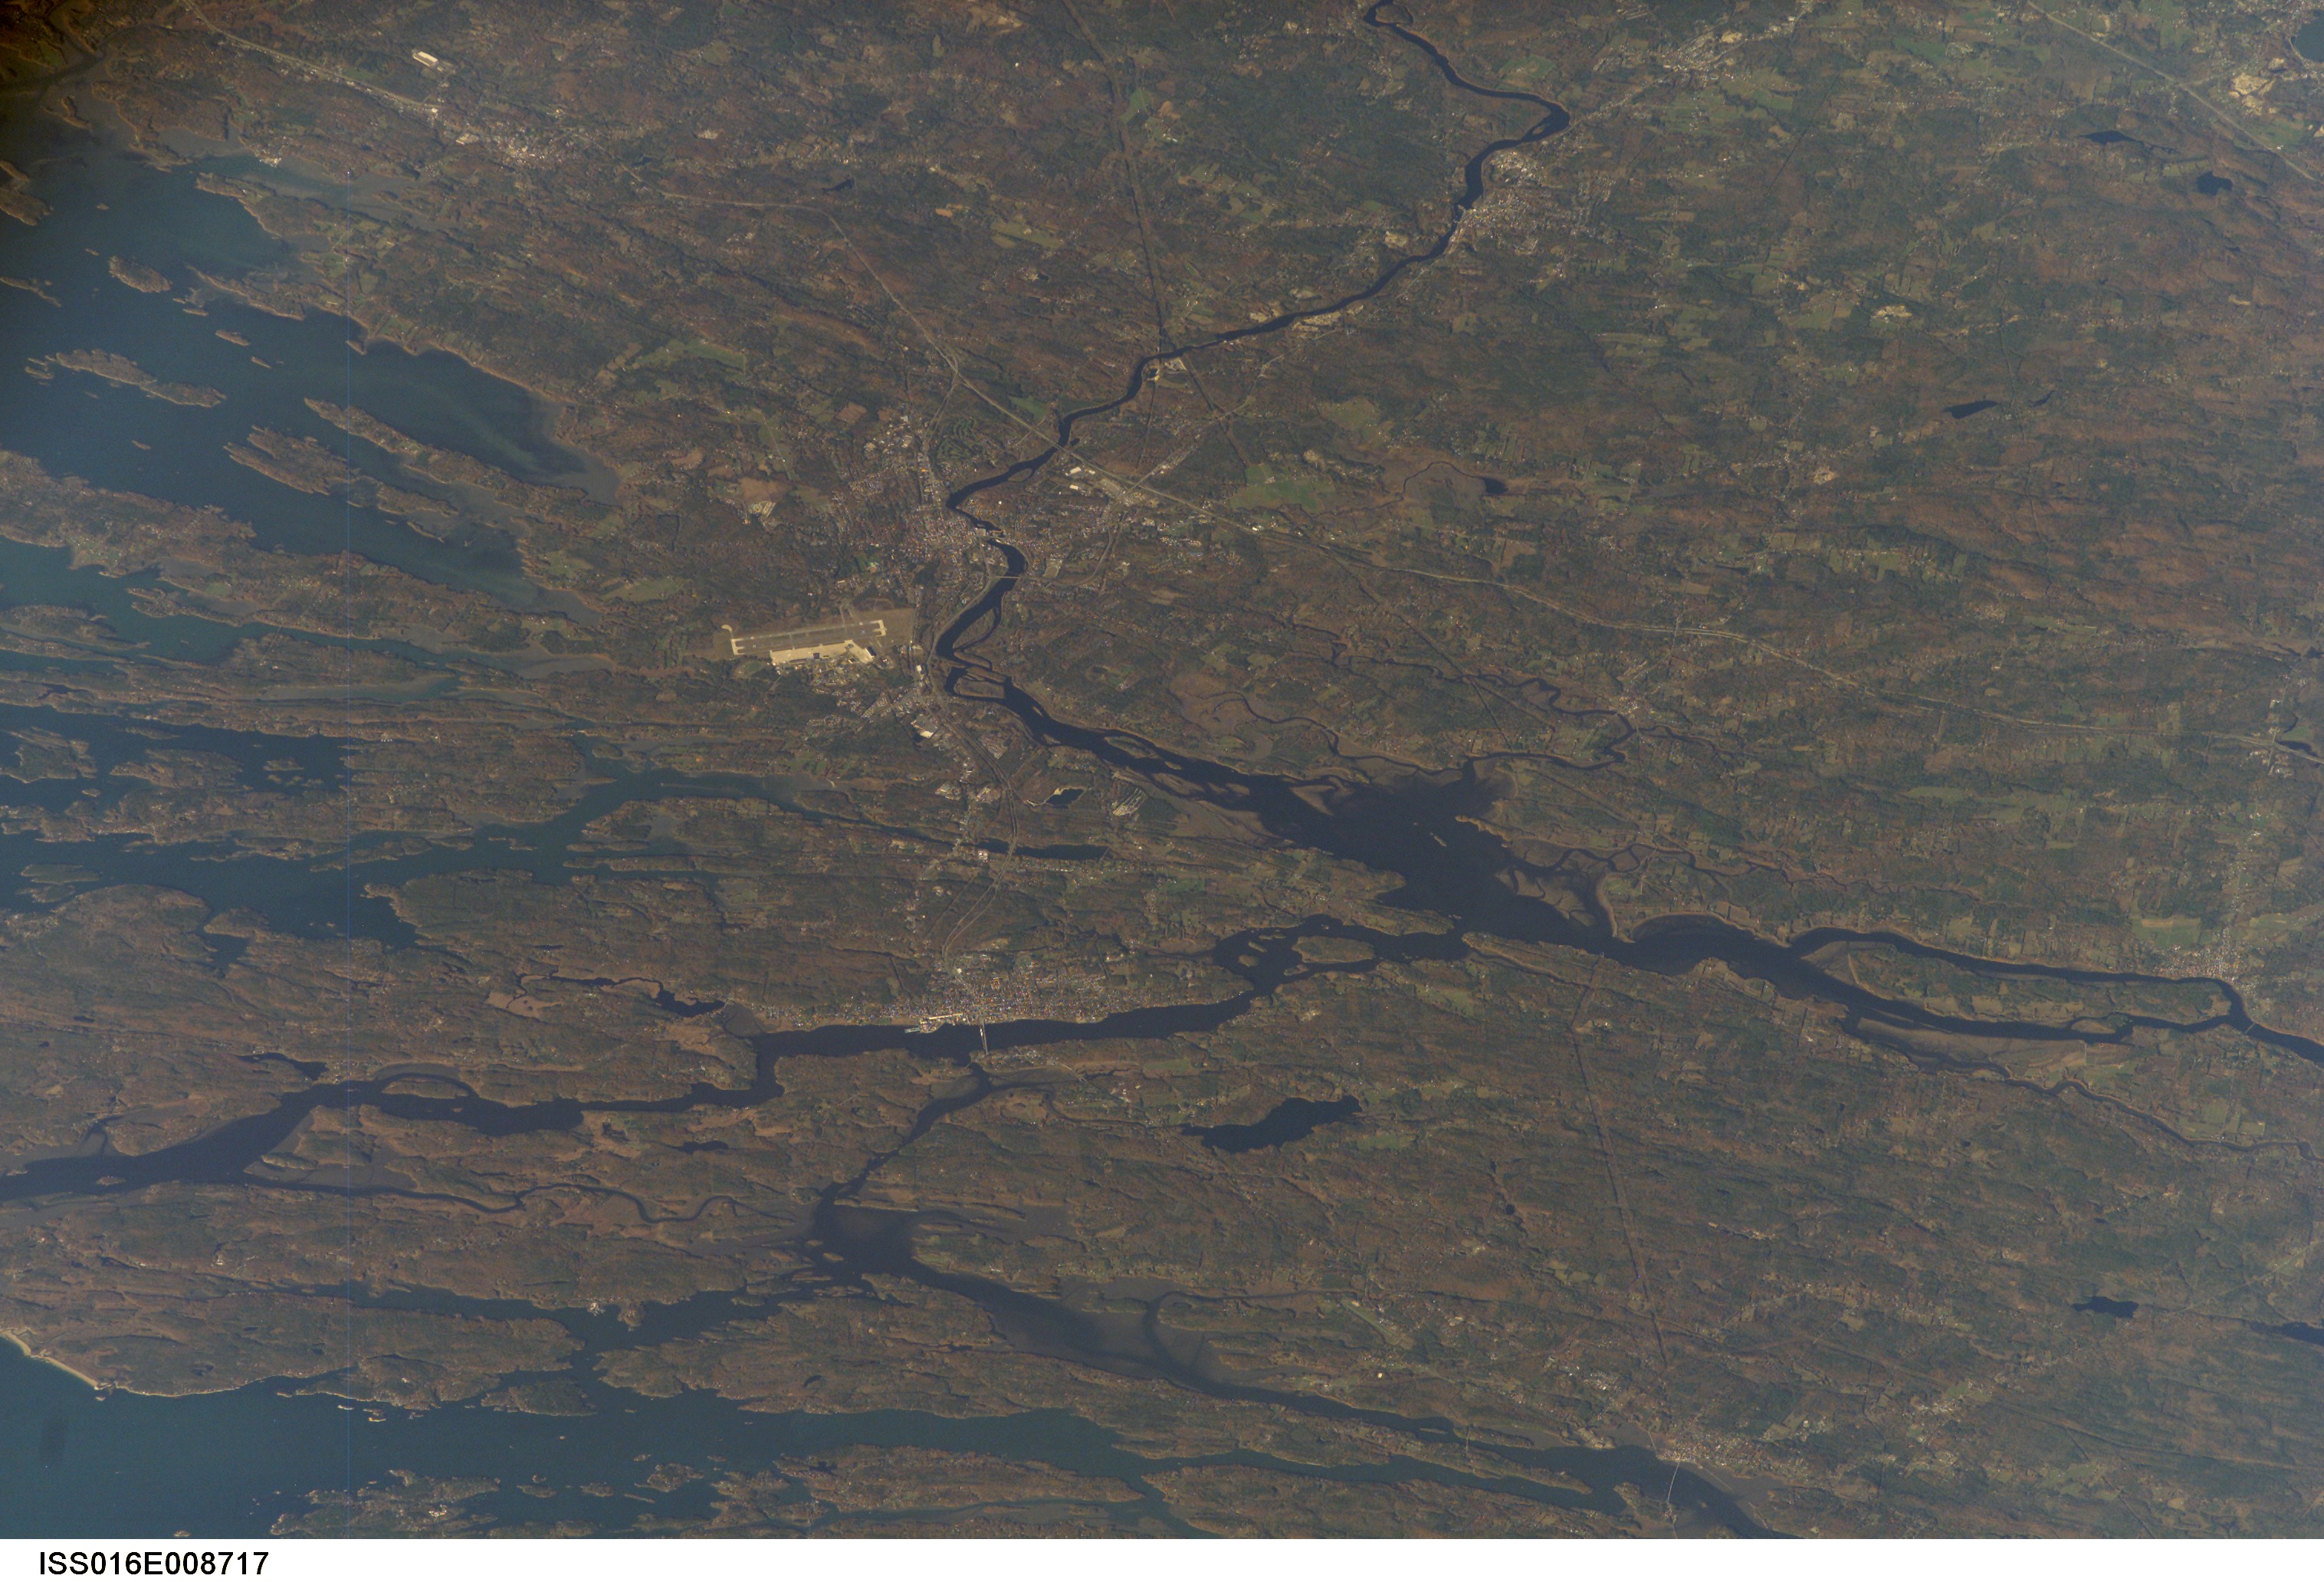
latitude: 43.9
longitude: -69.9
